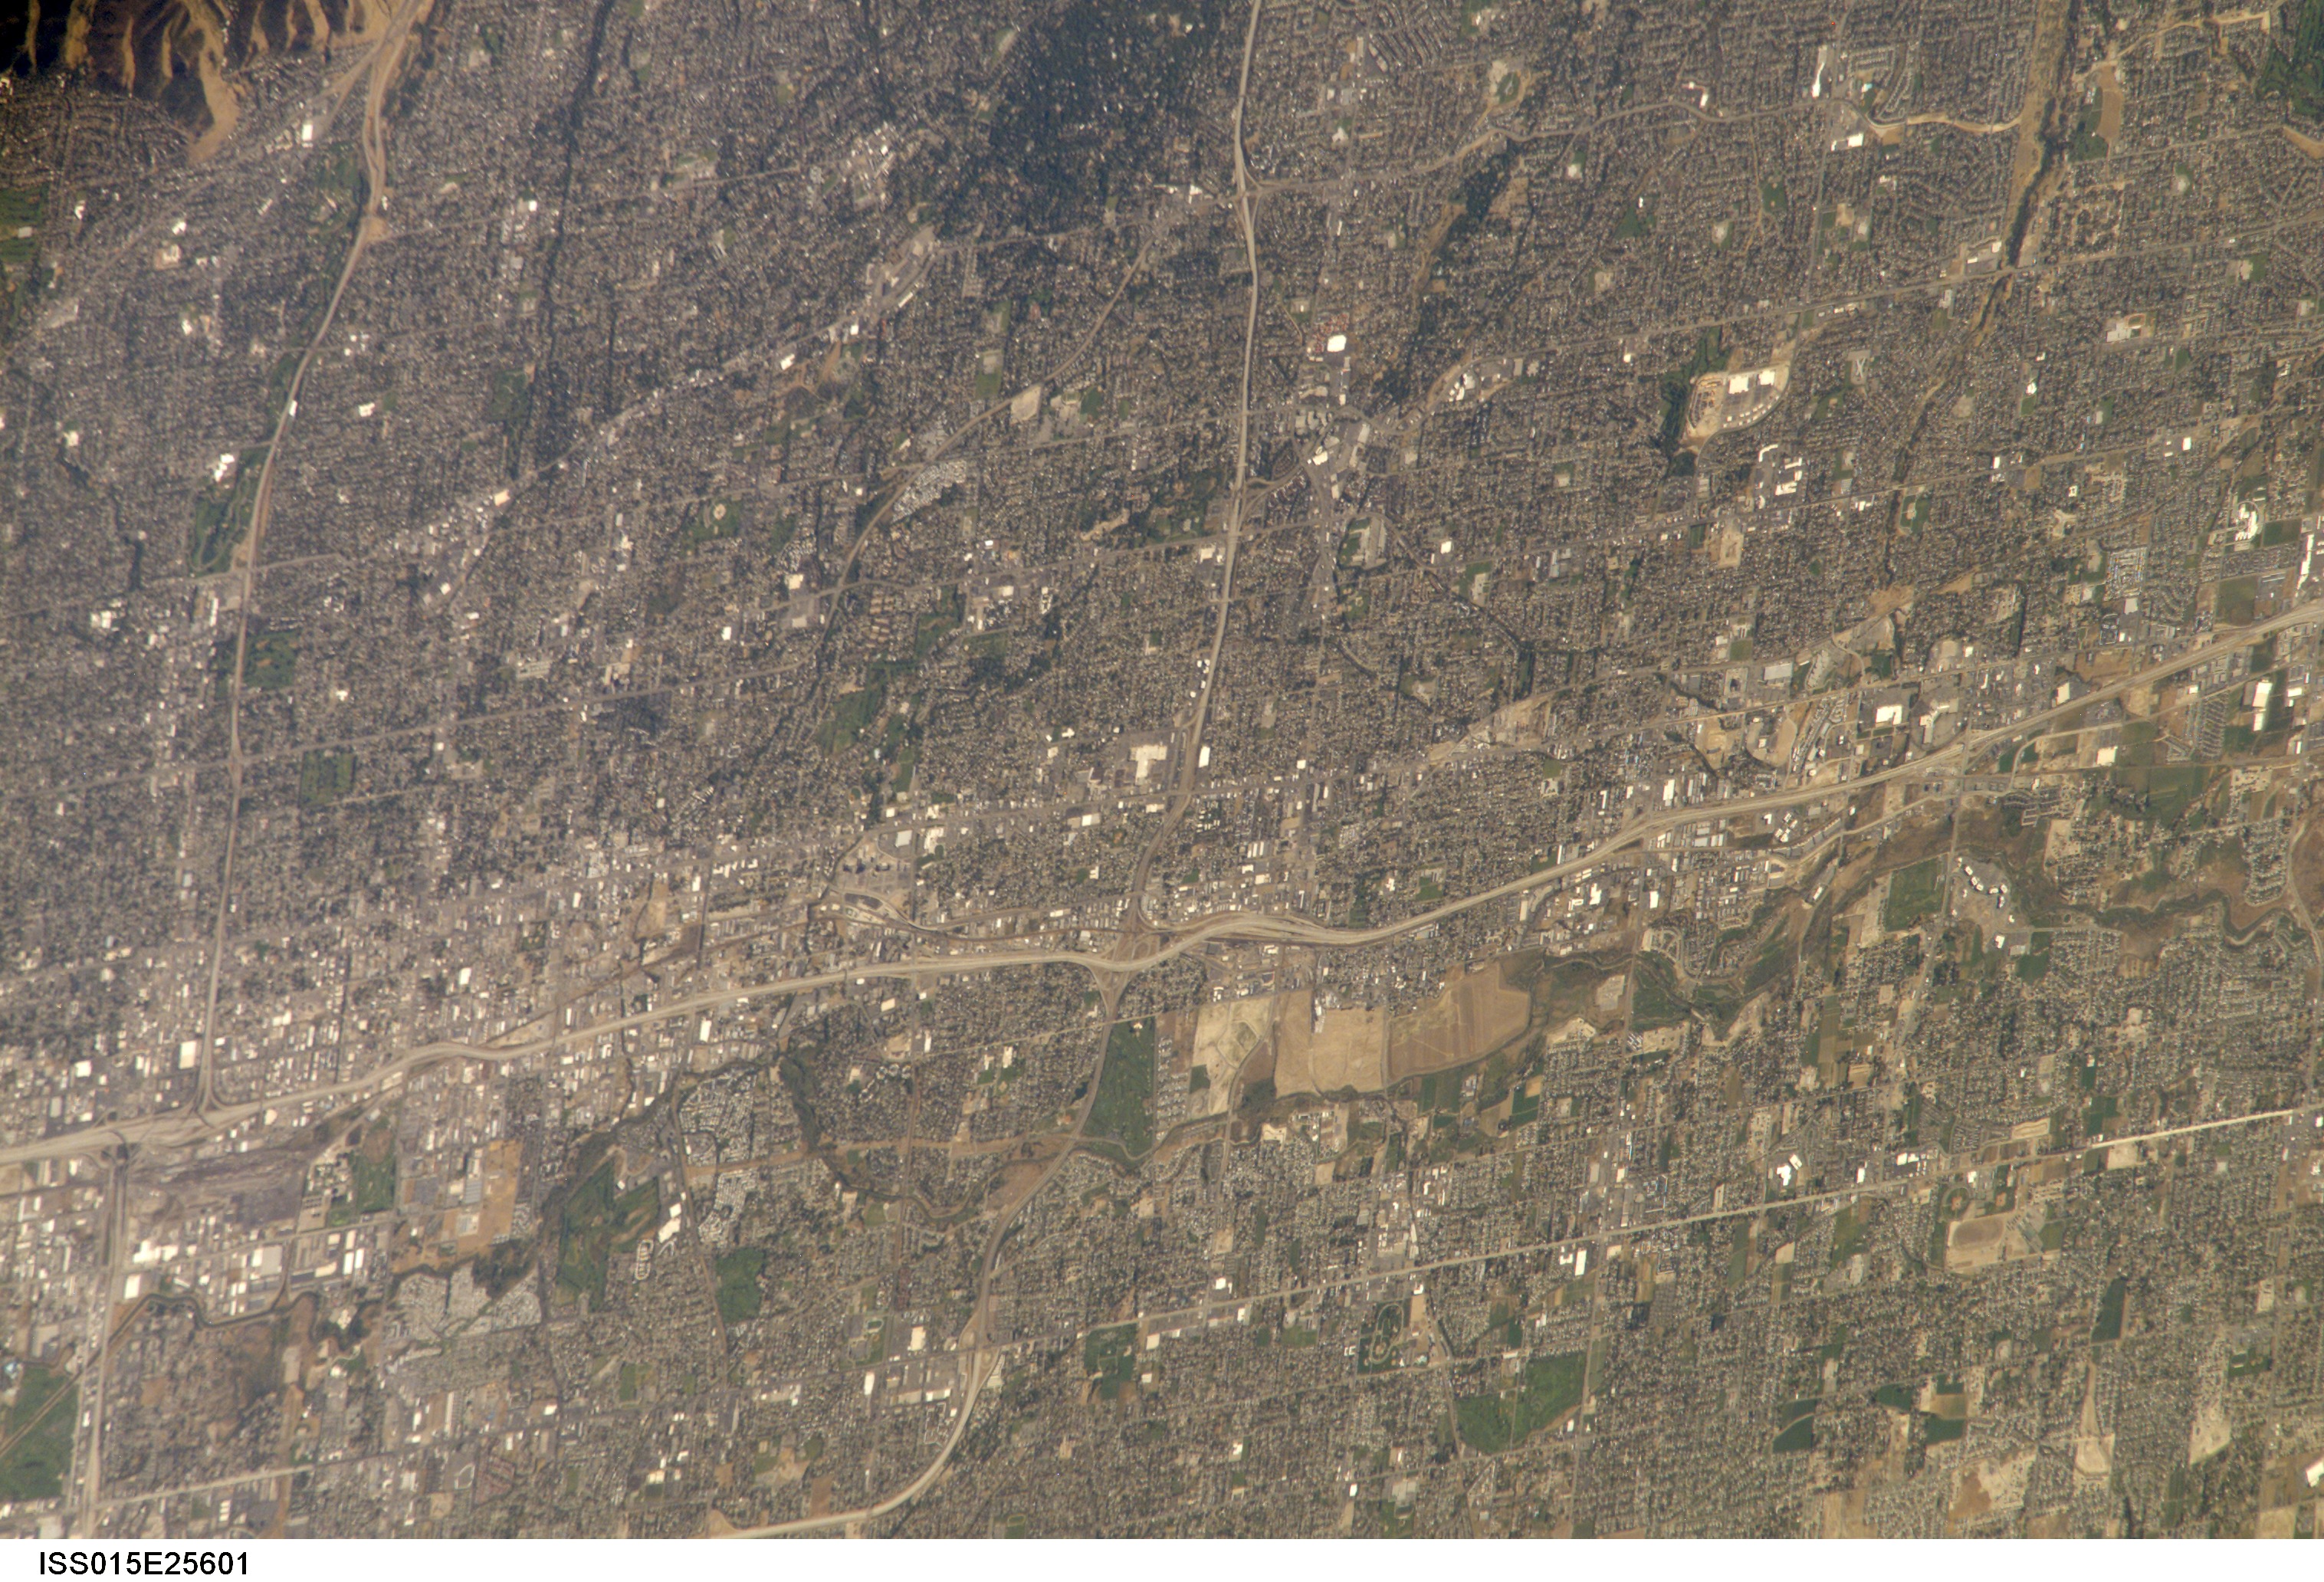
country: USA-UTAH
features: SALT LAKE CITY, HILLS, ROADS
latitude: 40.6
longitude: -111.8
